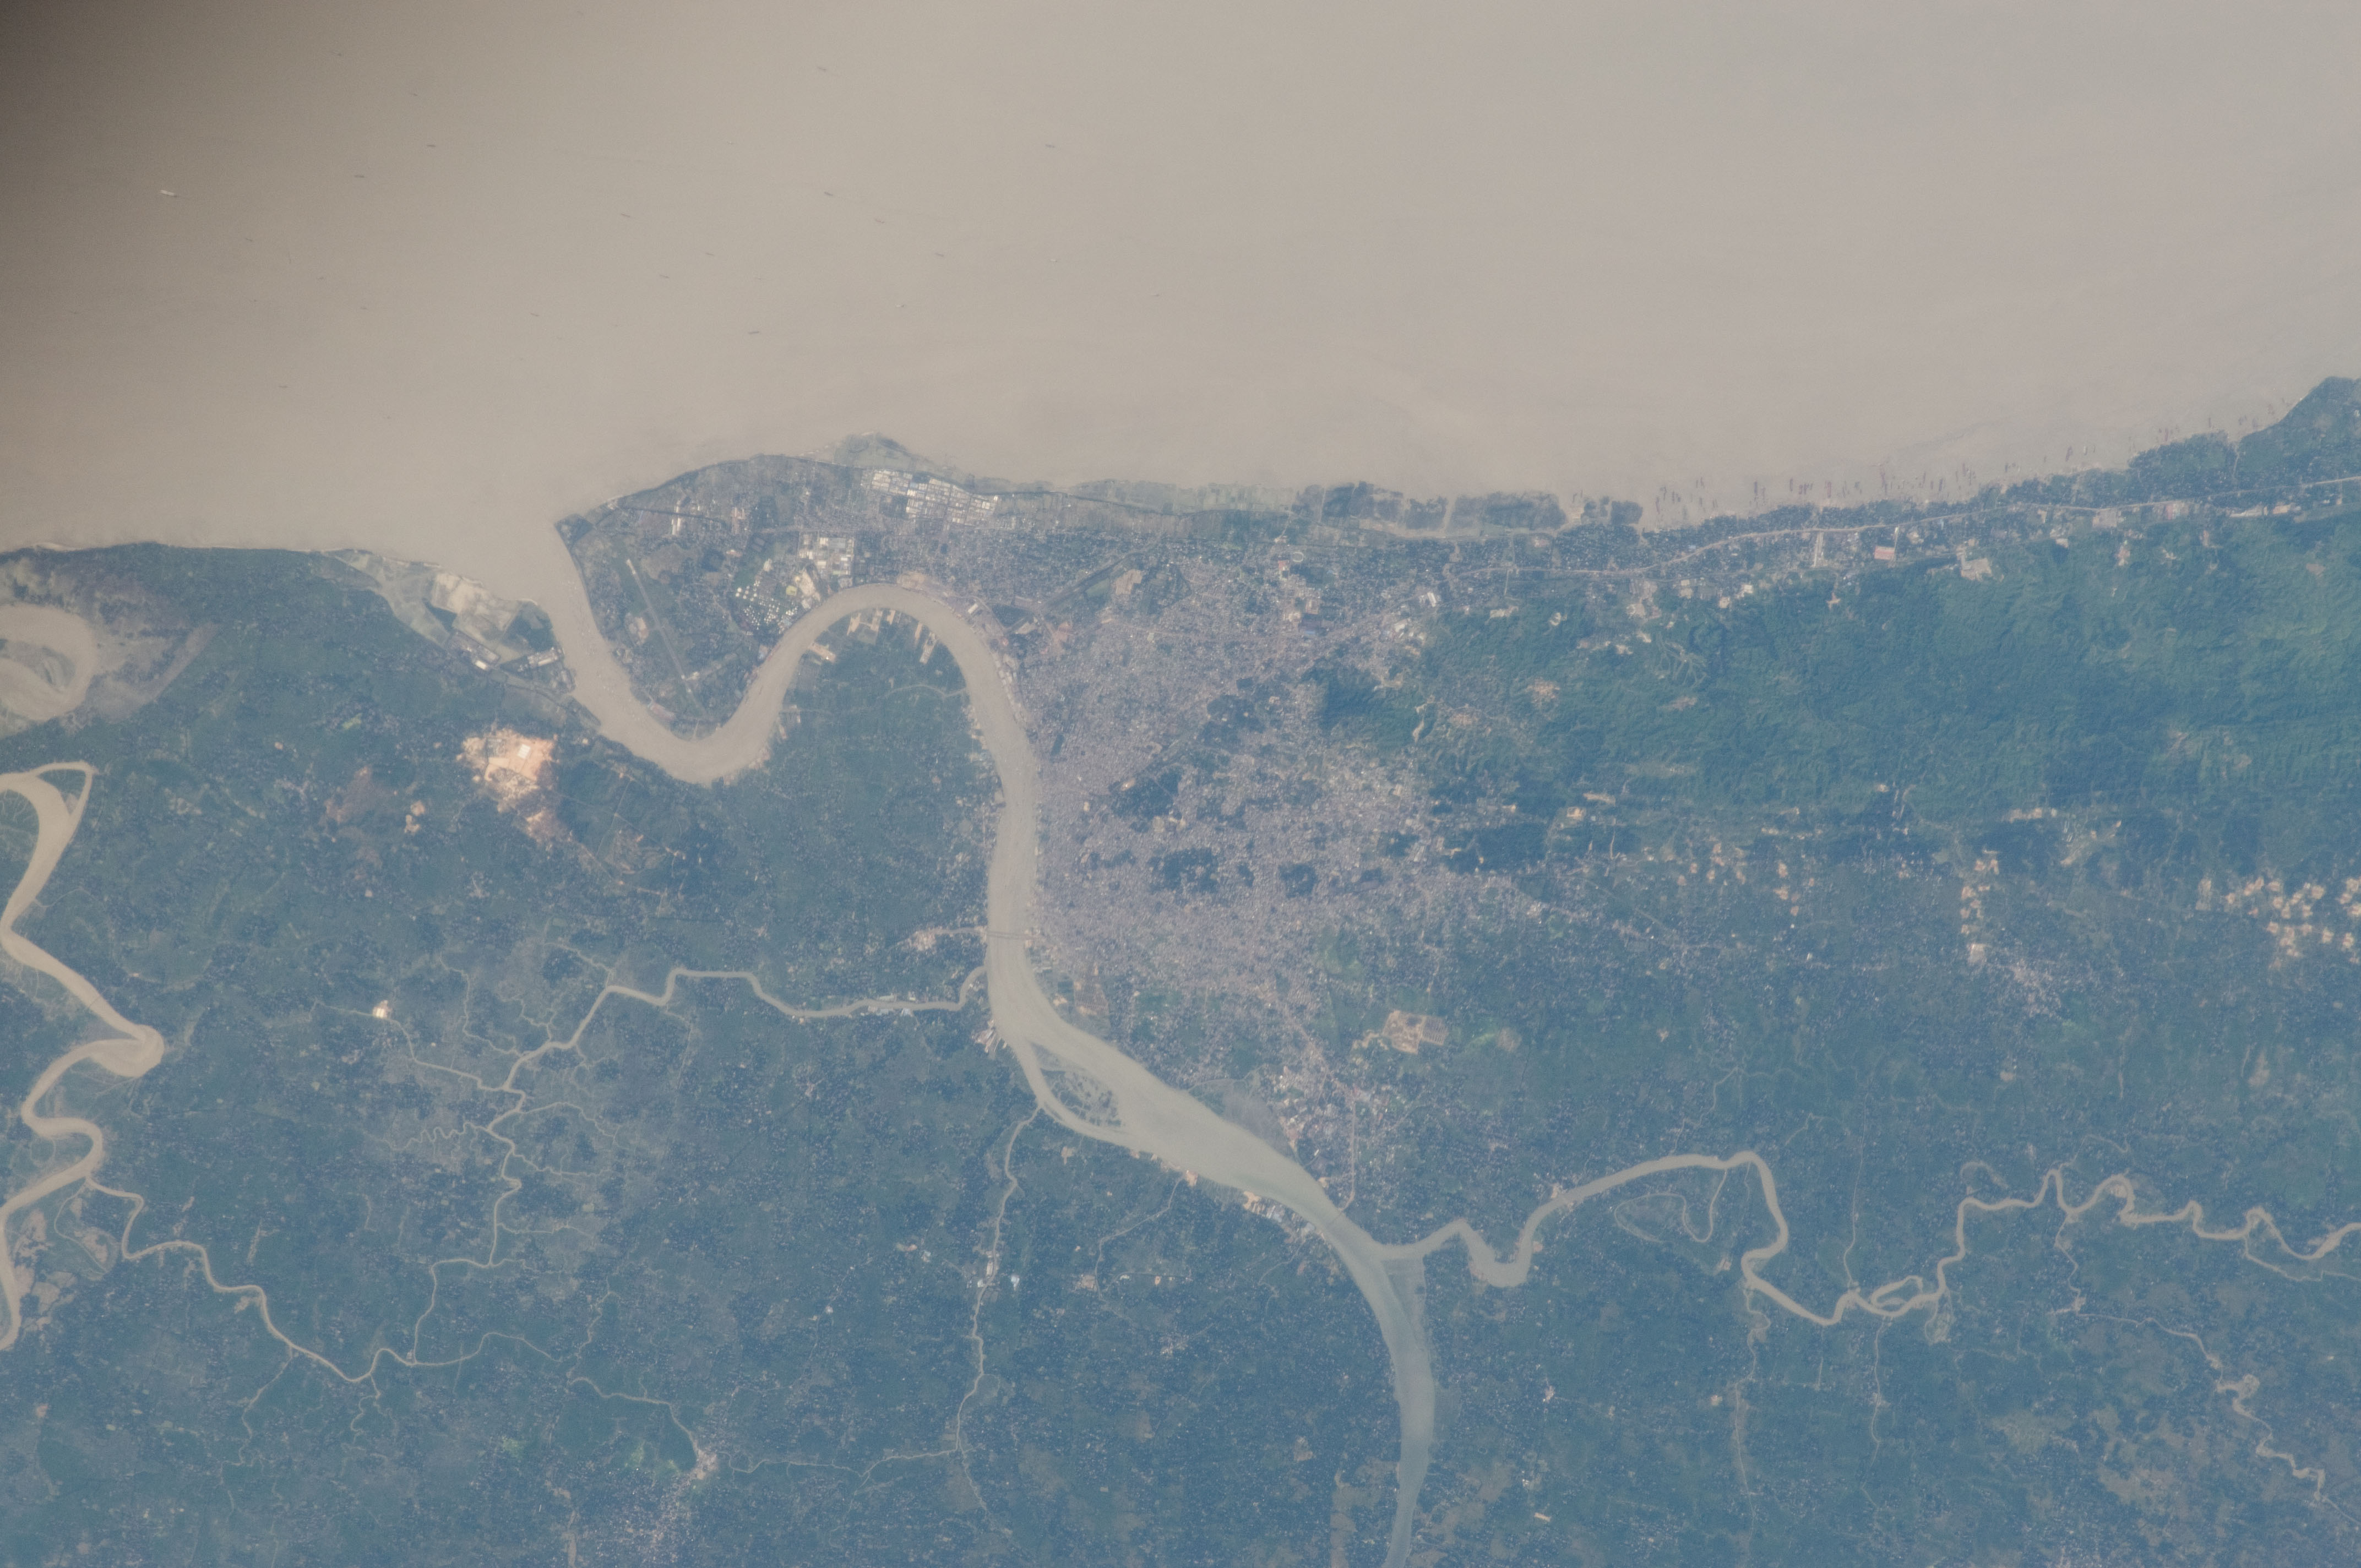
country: BANGLADESH
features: KARNAPHULI R., CHITTAGONG
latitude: 22.4
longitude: 91.8
